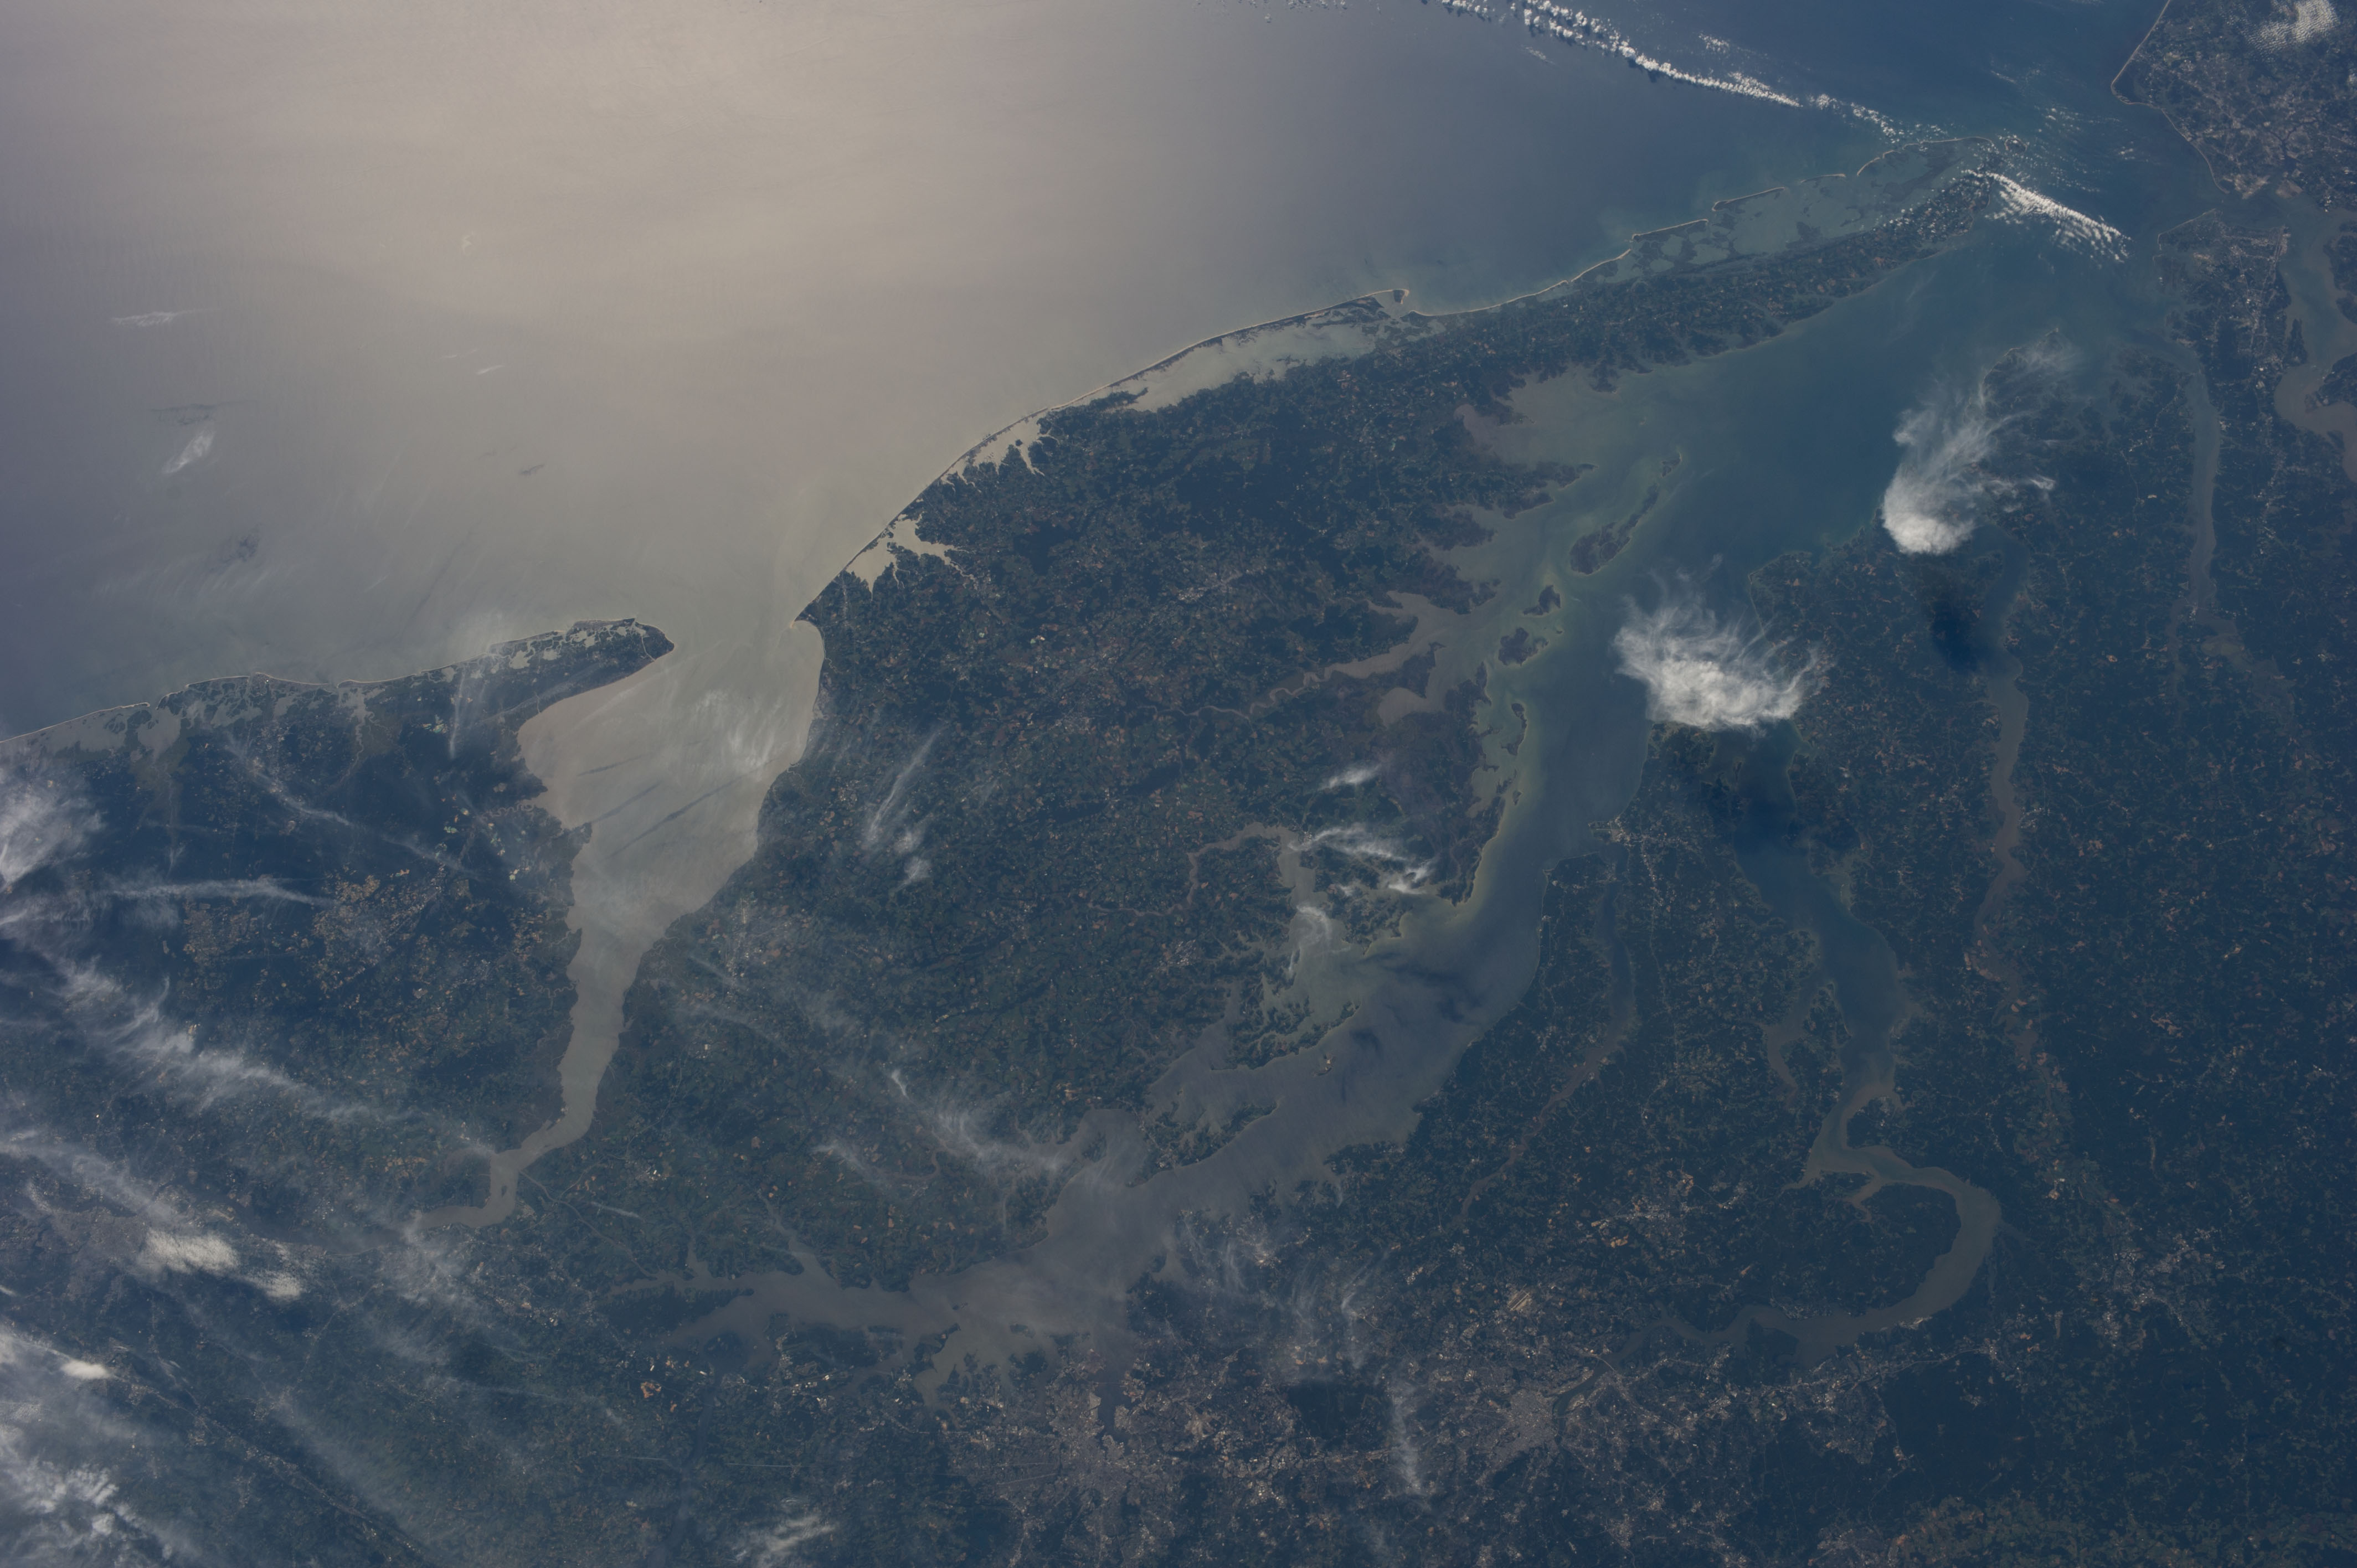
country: USA-MARYLAND
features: B.
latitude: 38.5
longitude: -75.5
